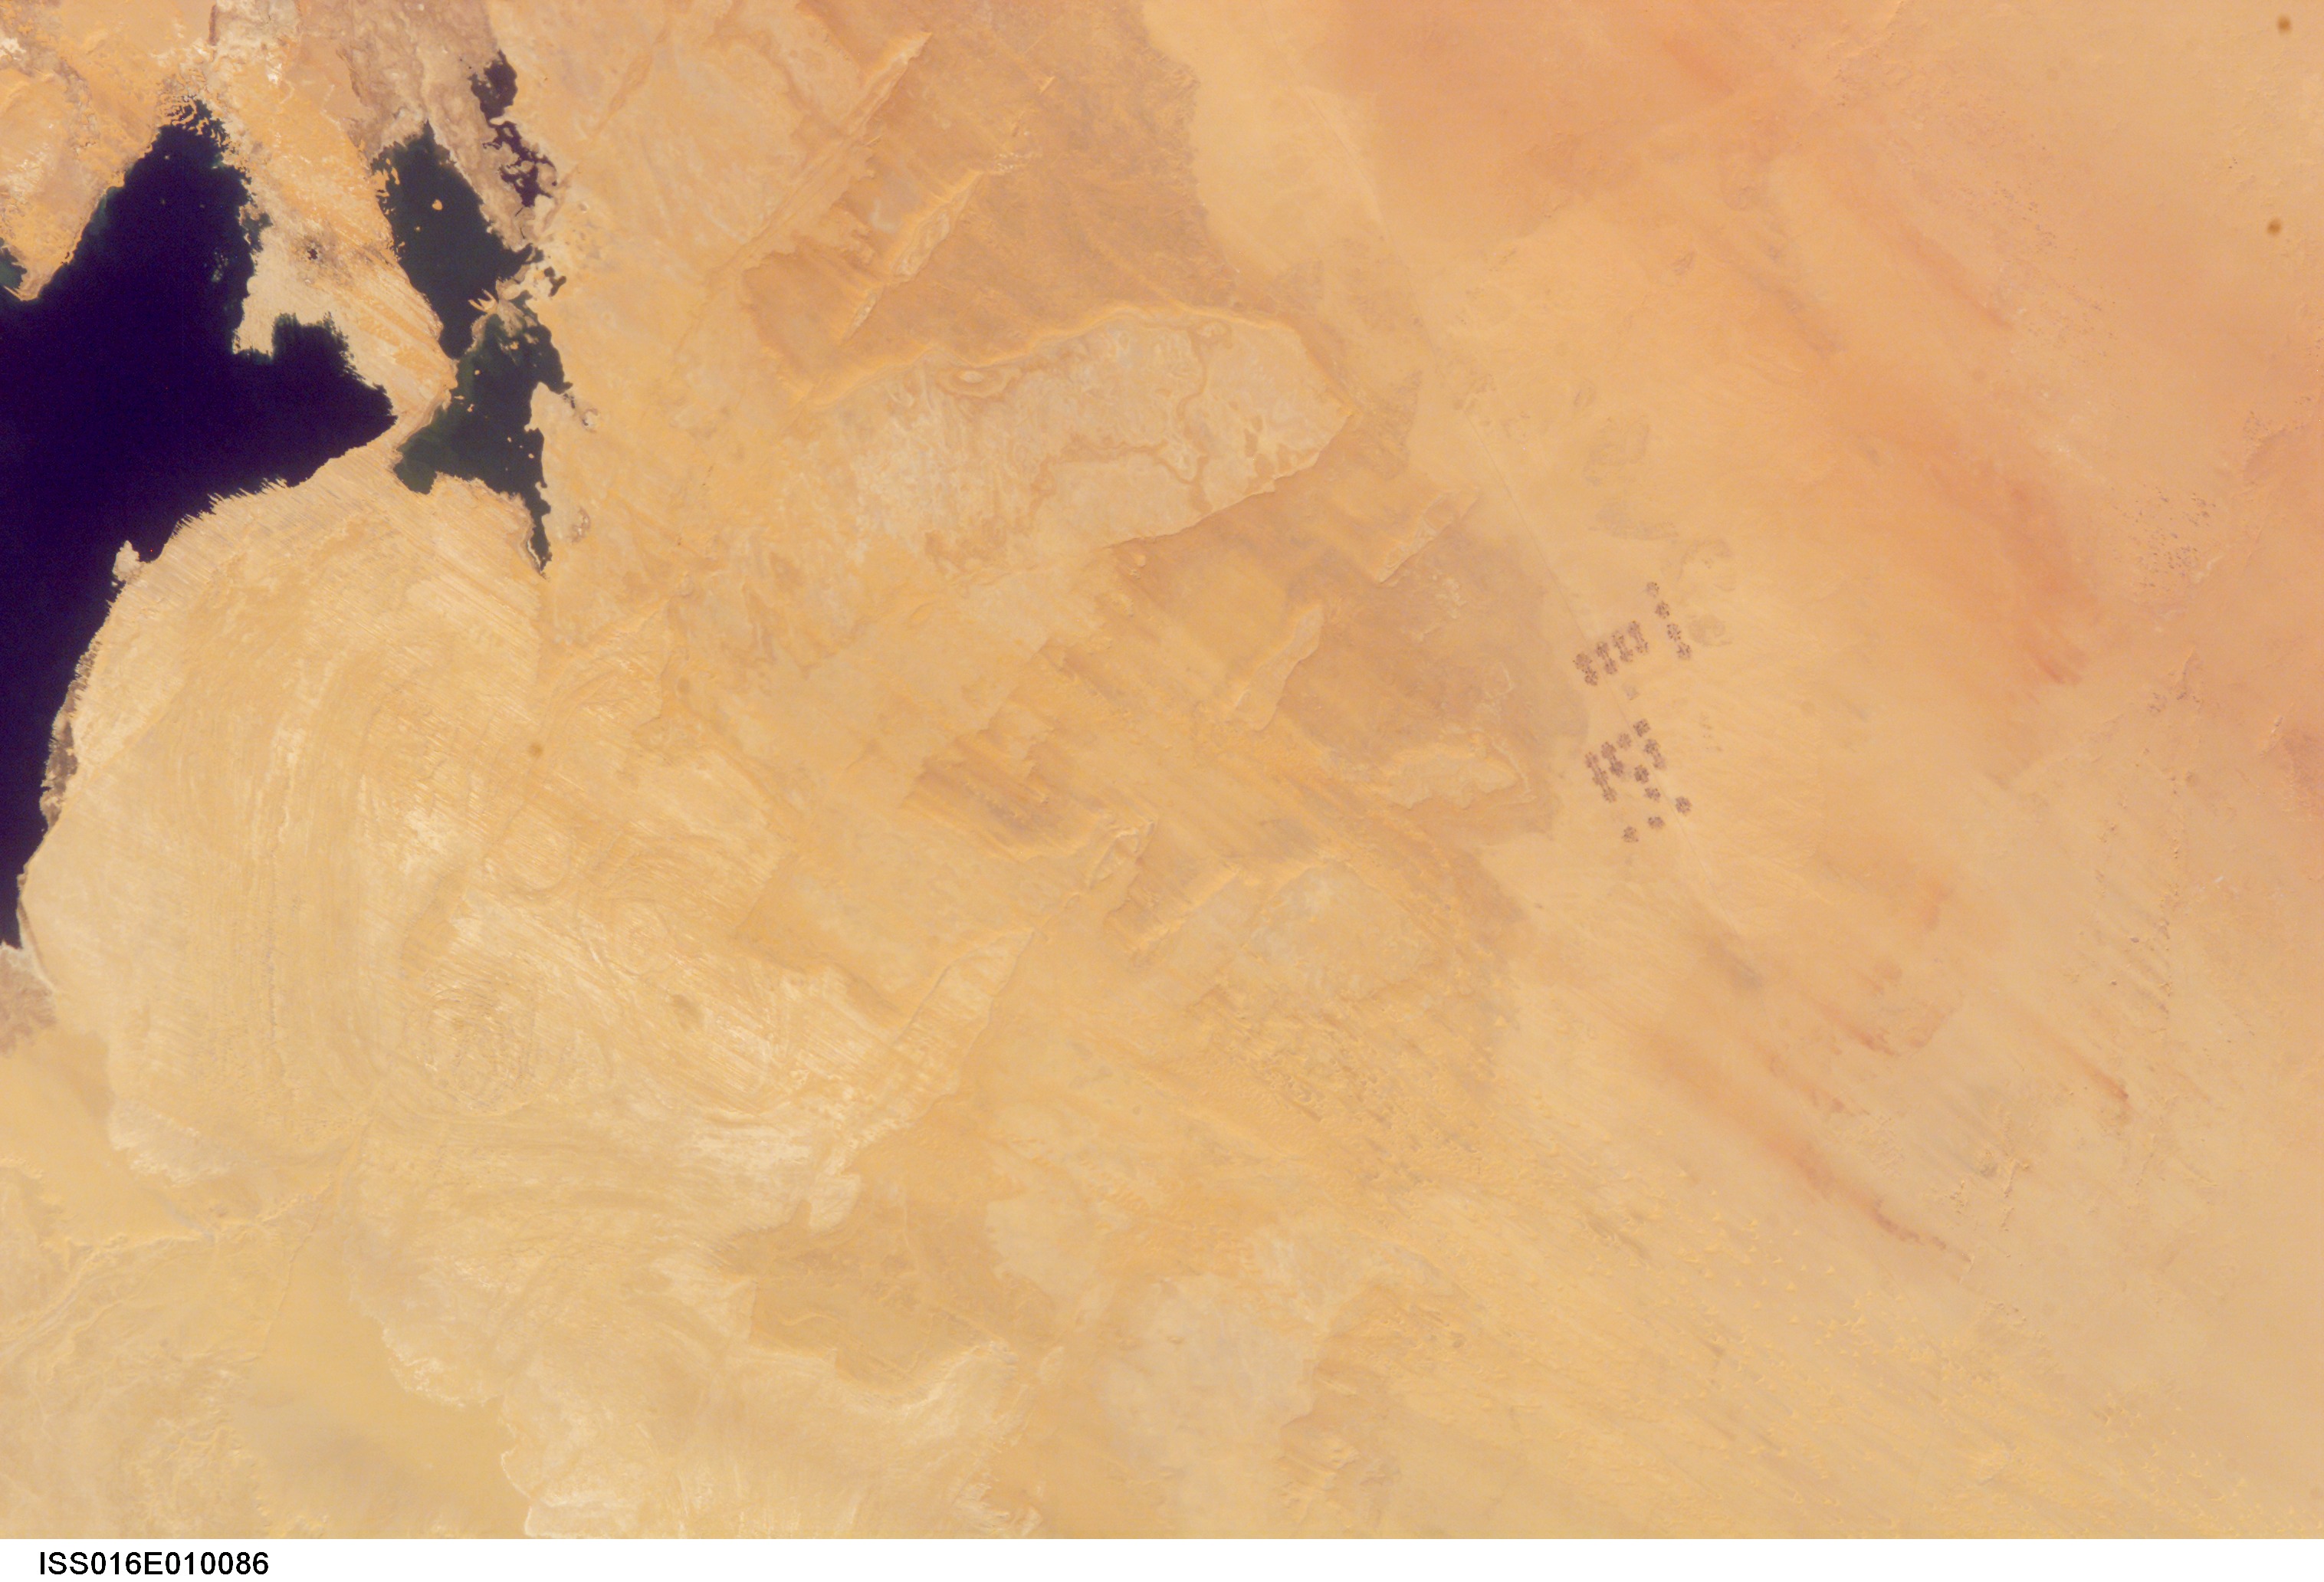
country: EGYPT
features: NW. TOSHKA LAKES, DUNES, AGR.
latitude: 24.0
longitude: 30.5
